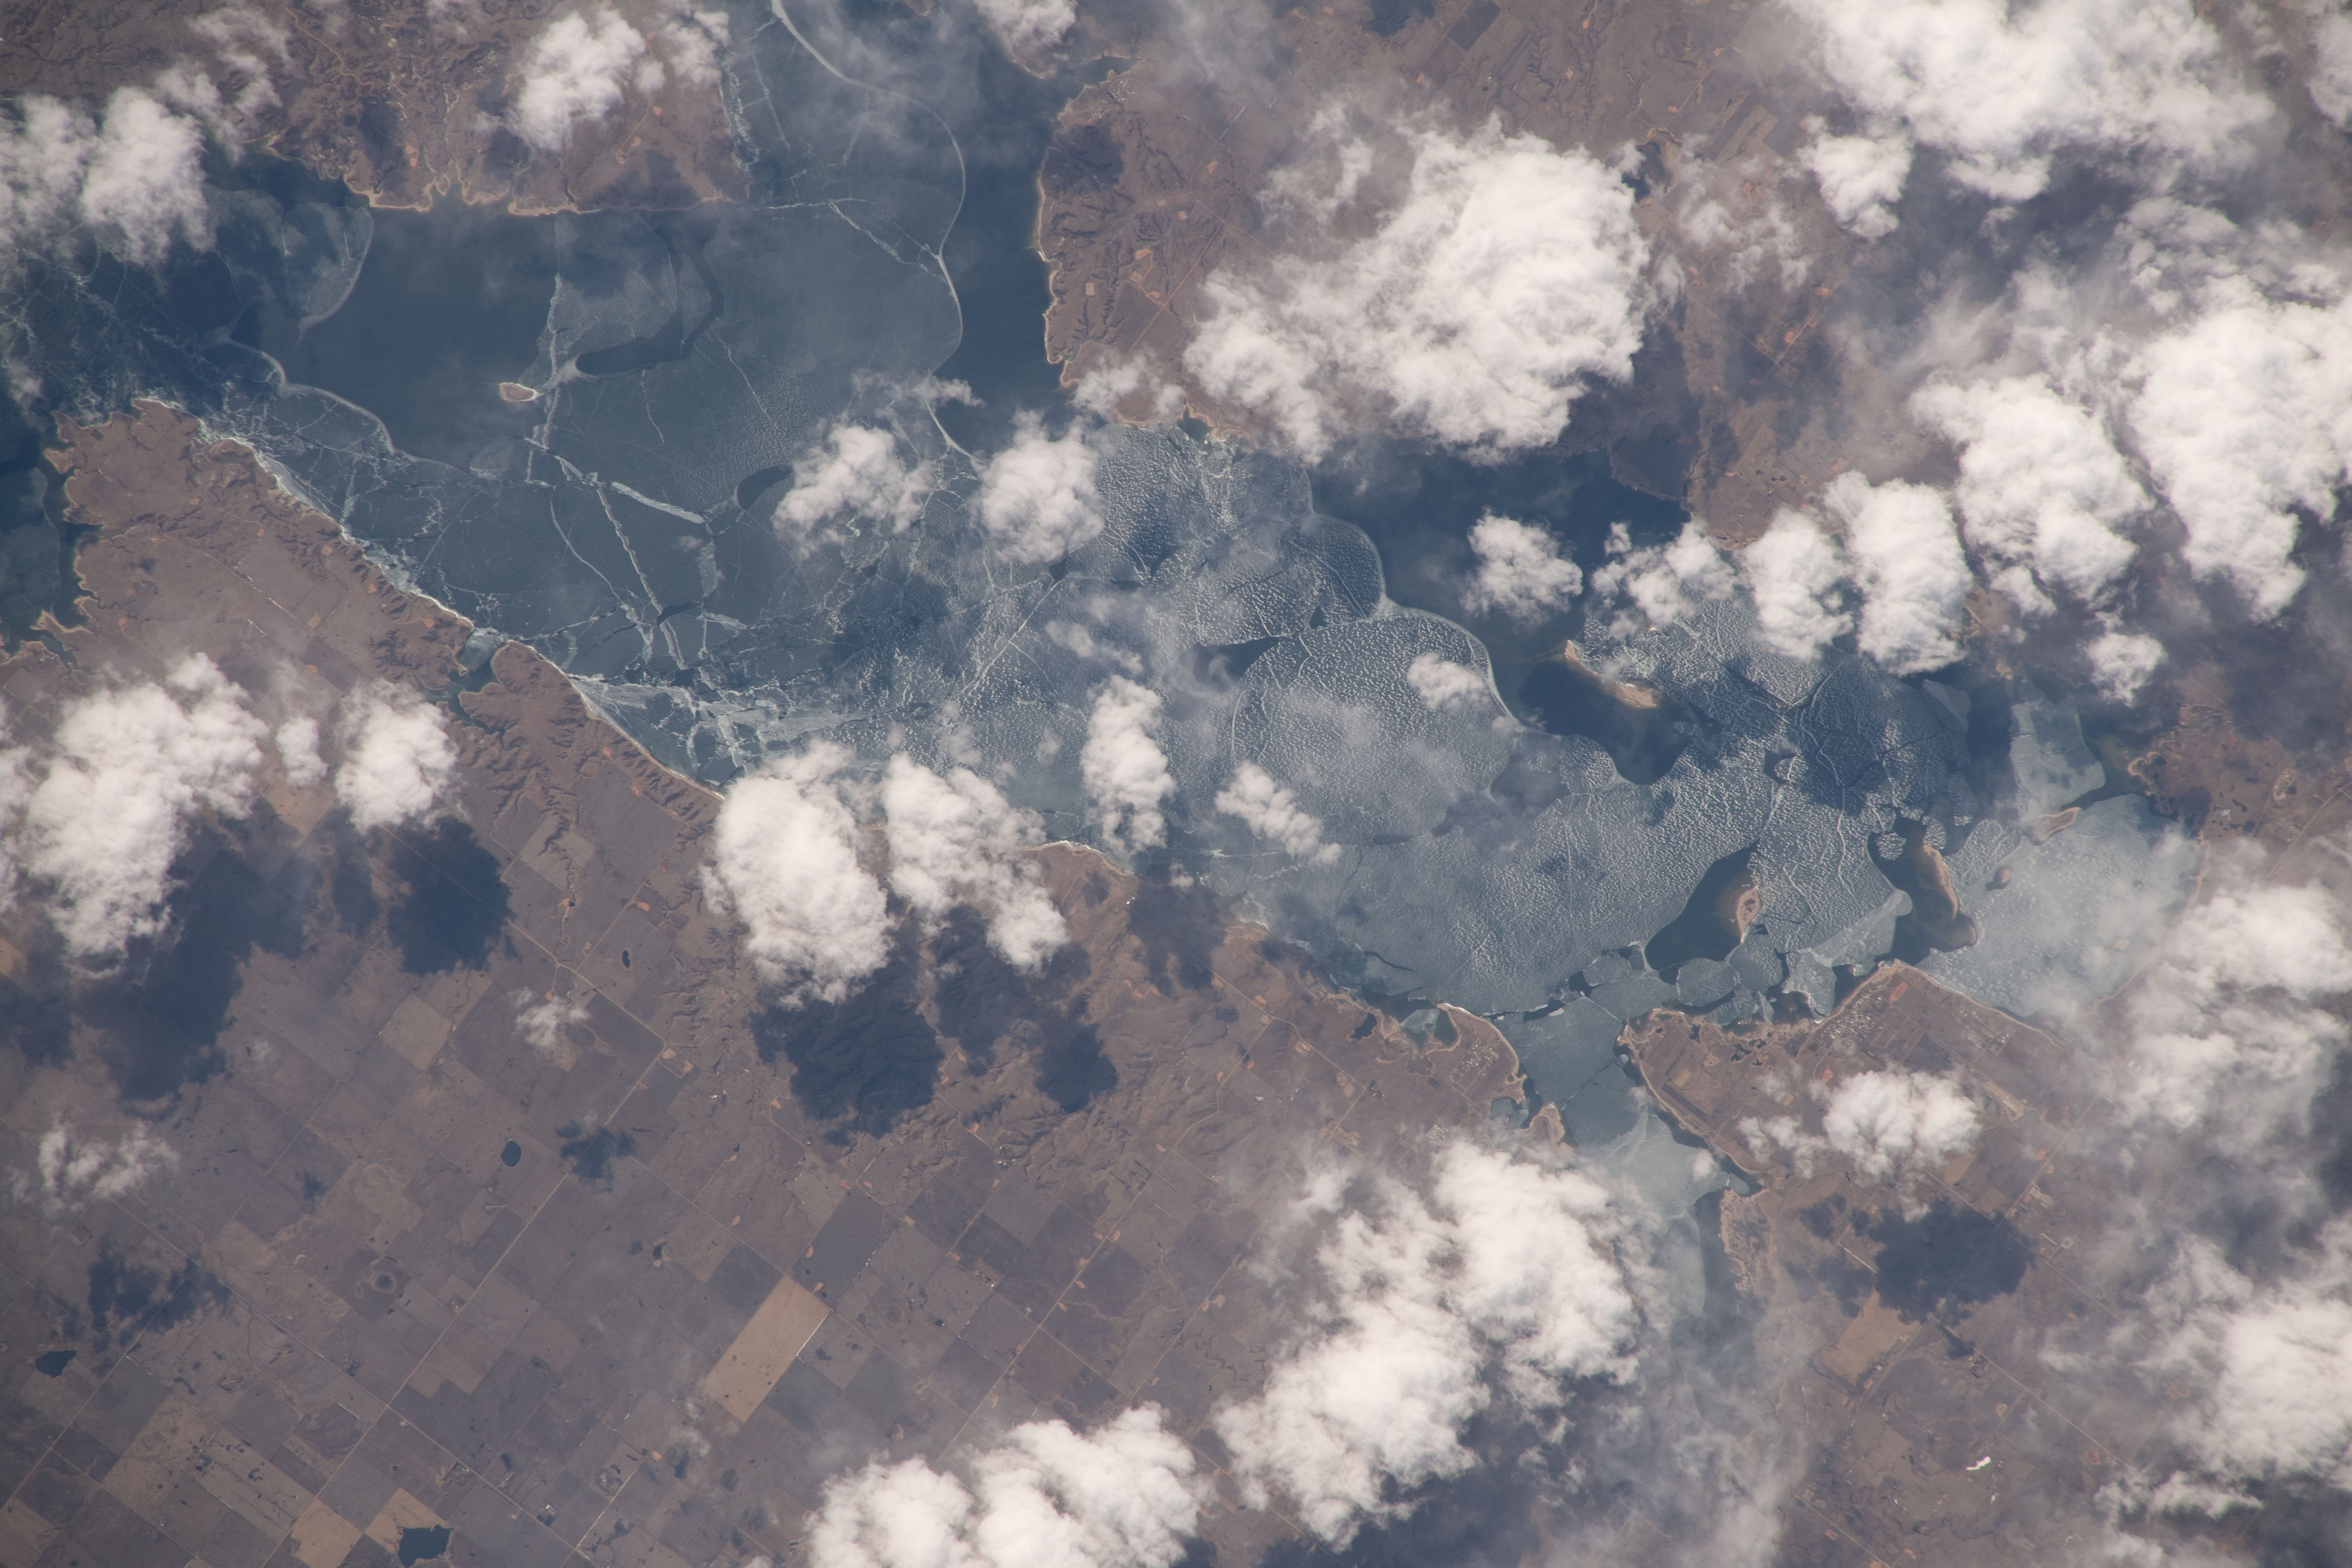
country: USA-NORTH DAKOTA
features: FORT BERTHOLD RESERVATION, MISSOURI RIVER
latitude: 47.9
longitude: -102.3
